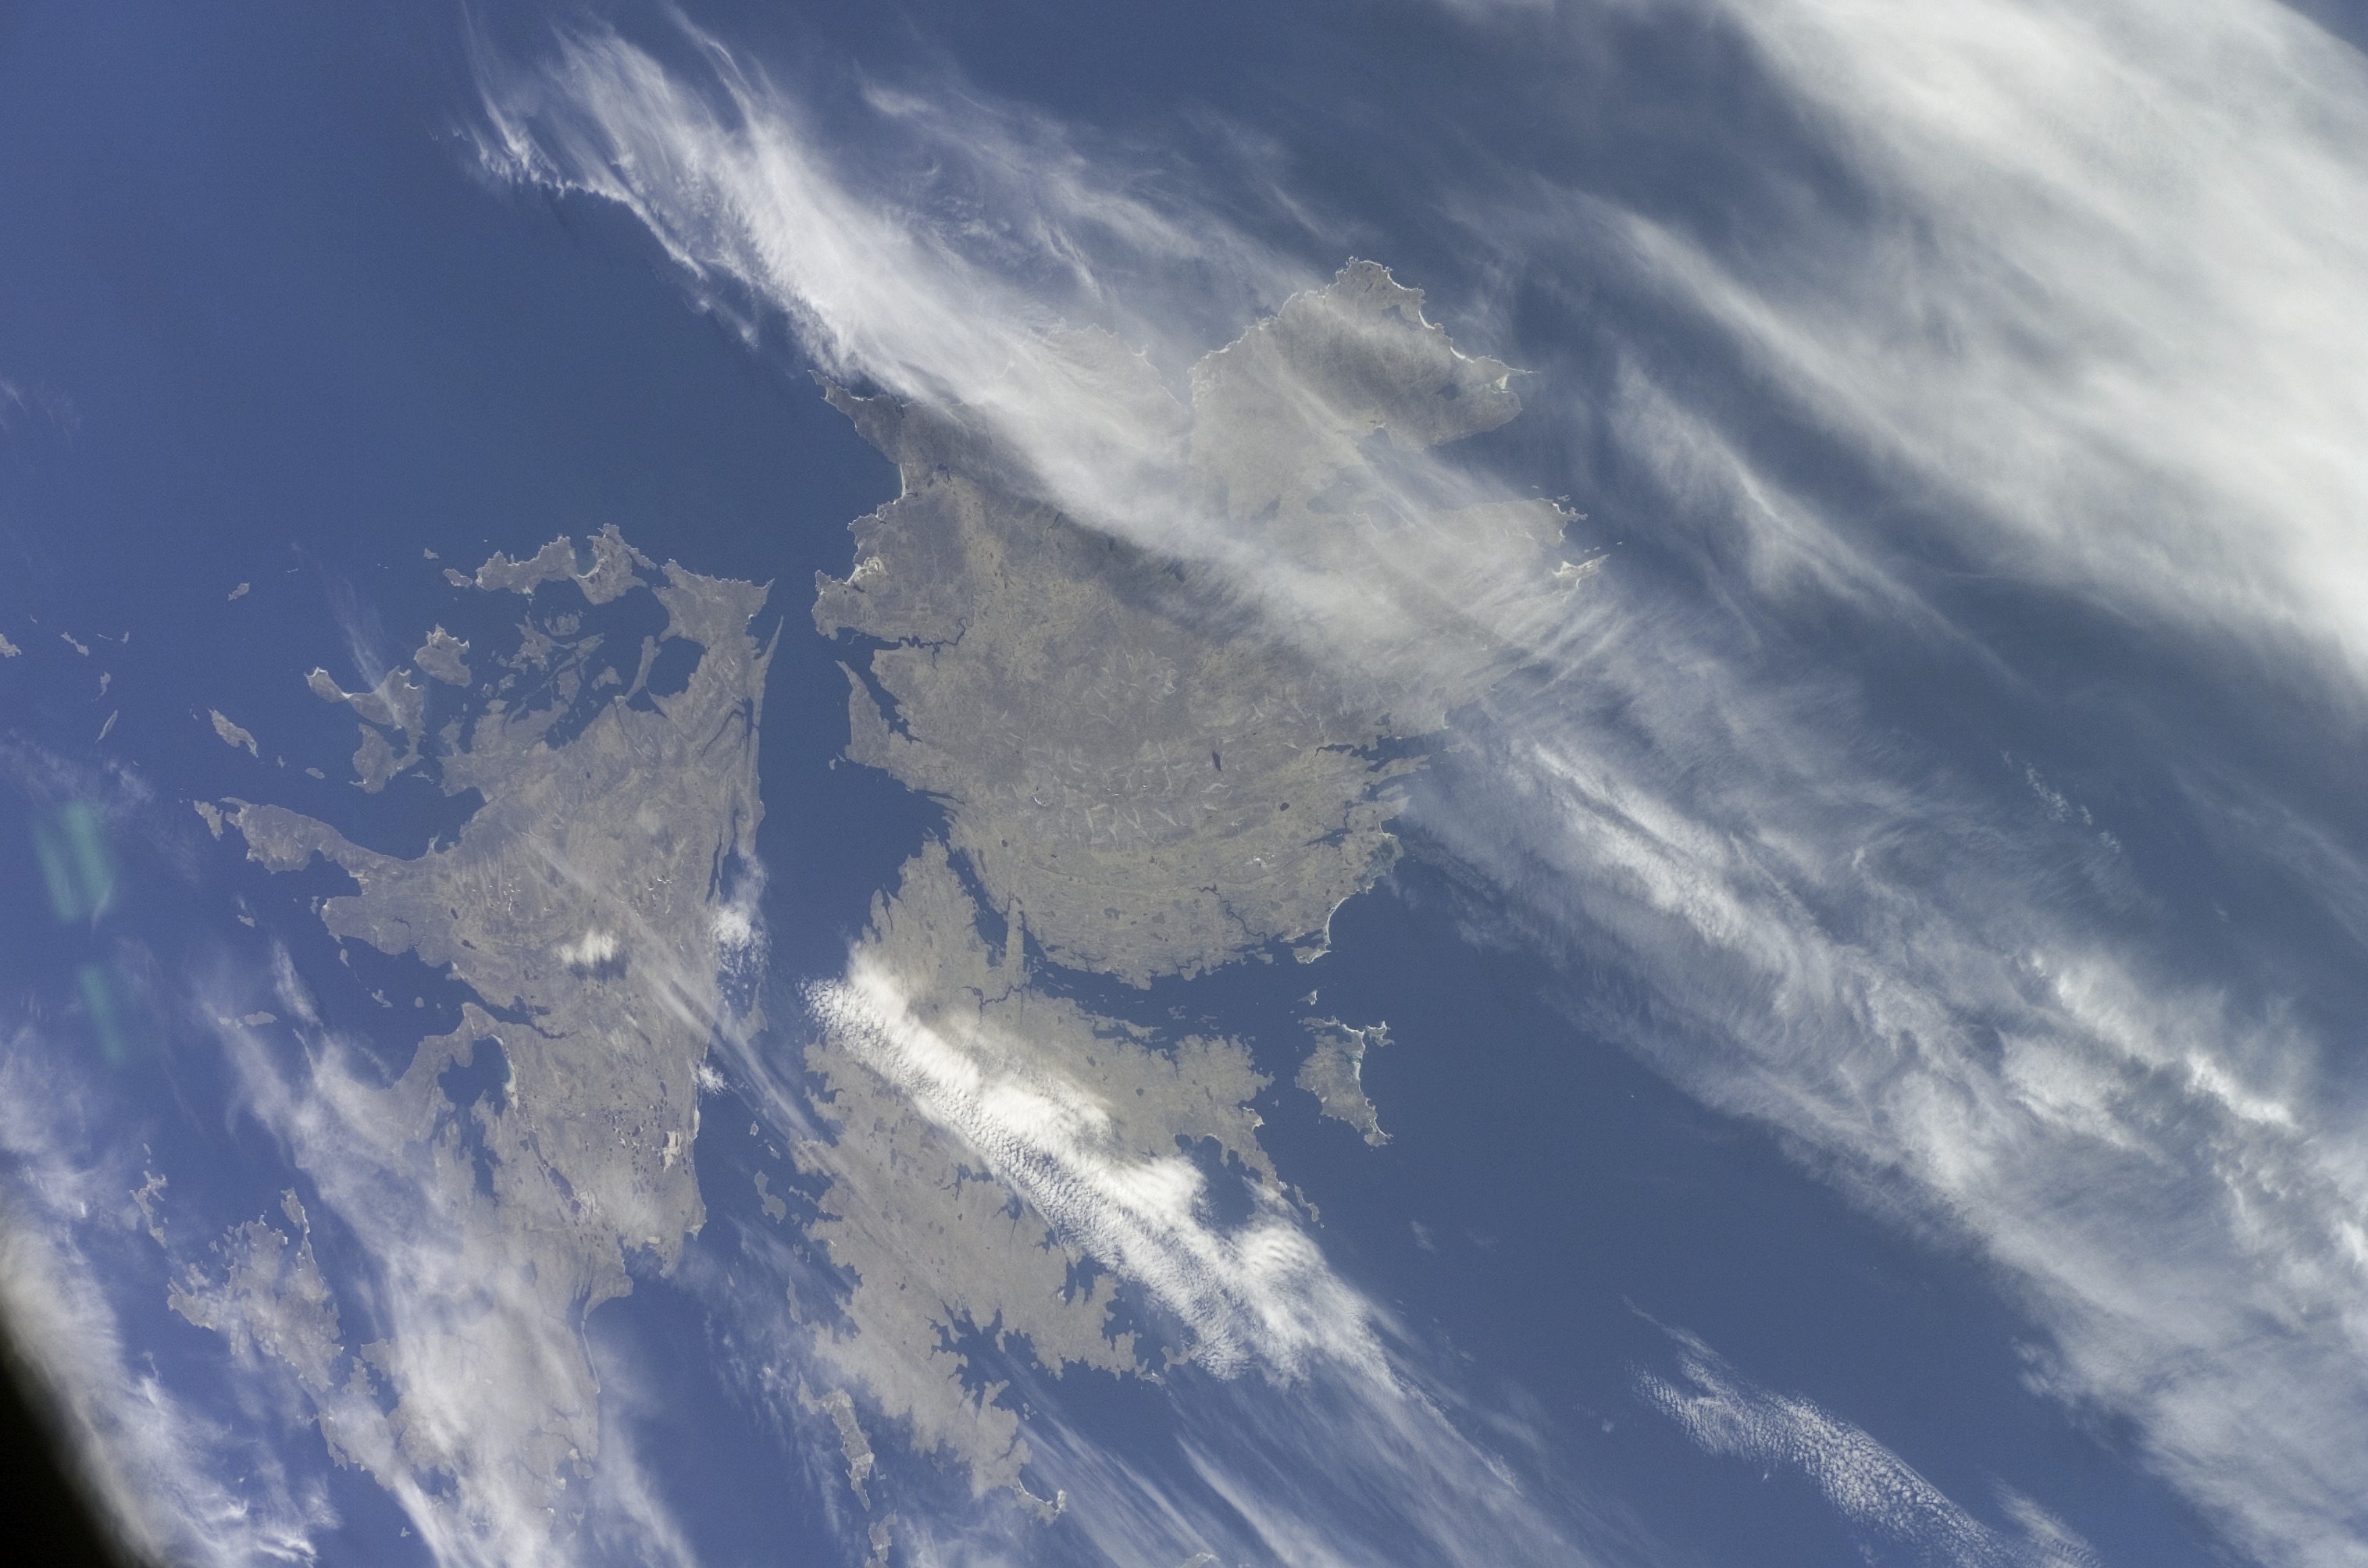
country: FALKLAND ISLANDS
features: E. FALKLAND, W. FALKLAND, SOUND
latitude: -51.5
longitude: -59.0
